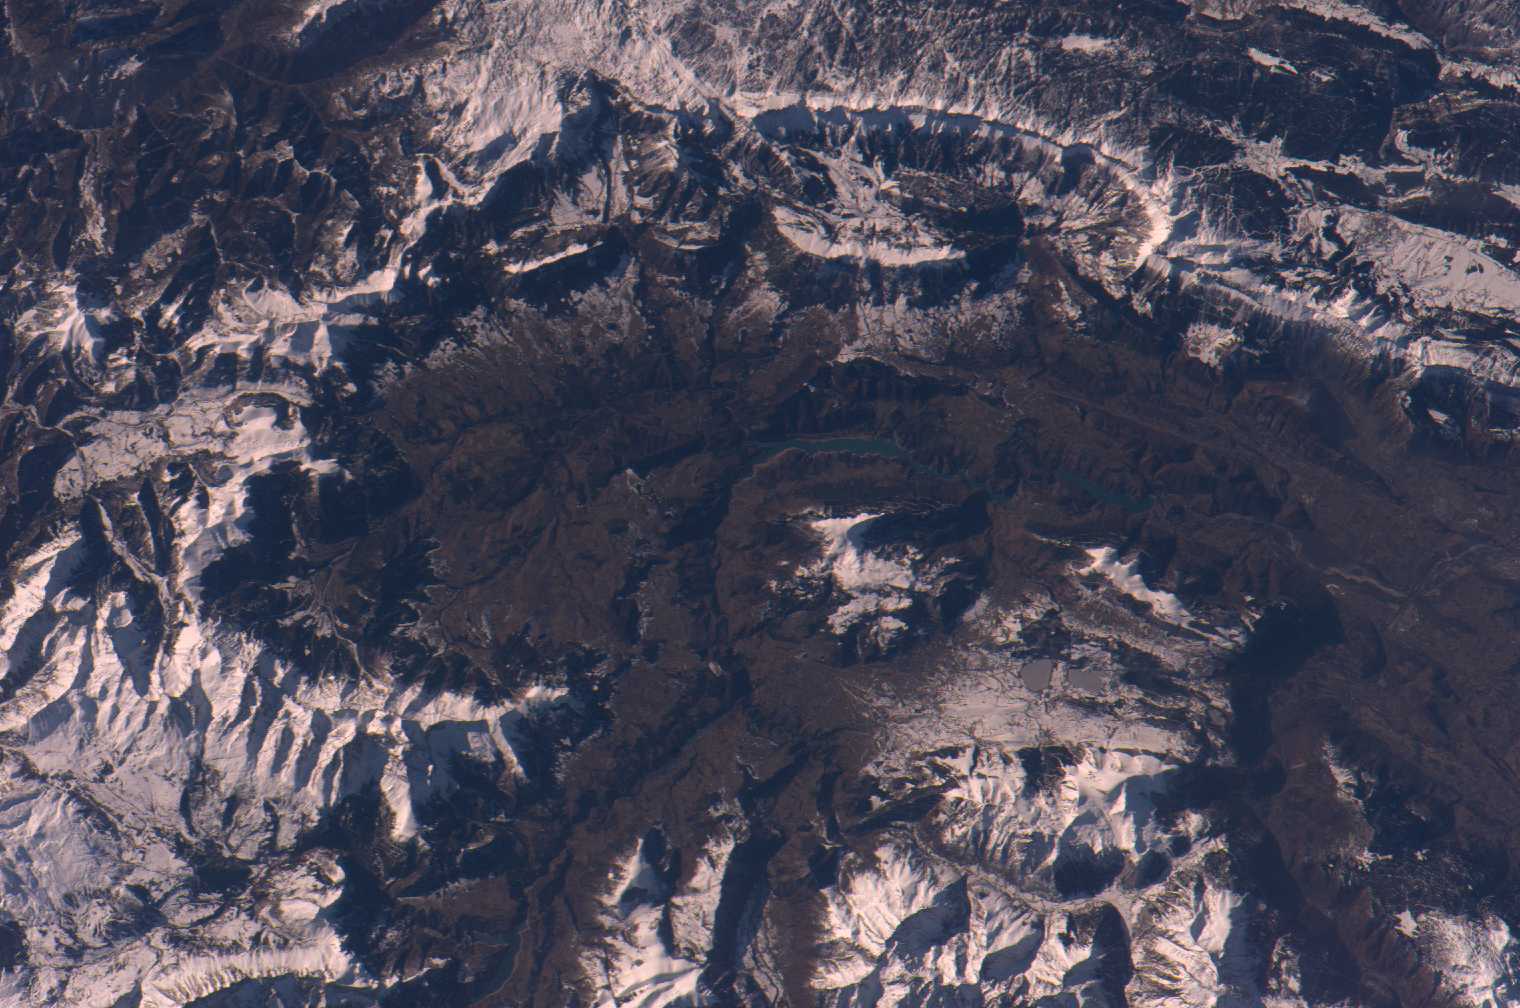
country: FRANCE
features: AVIGNONET, ALPS, BONNETAIRE
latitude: 44.9
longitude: 5.7
